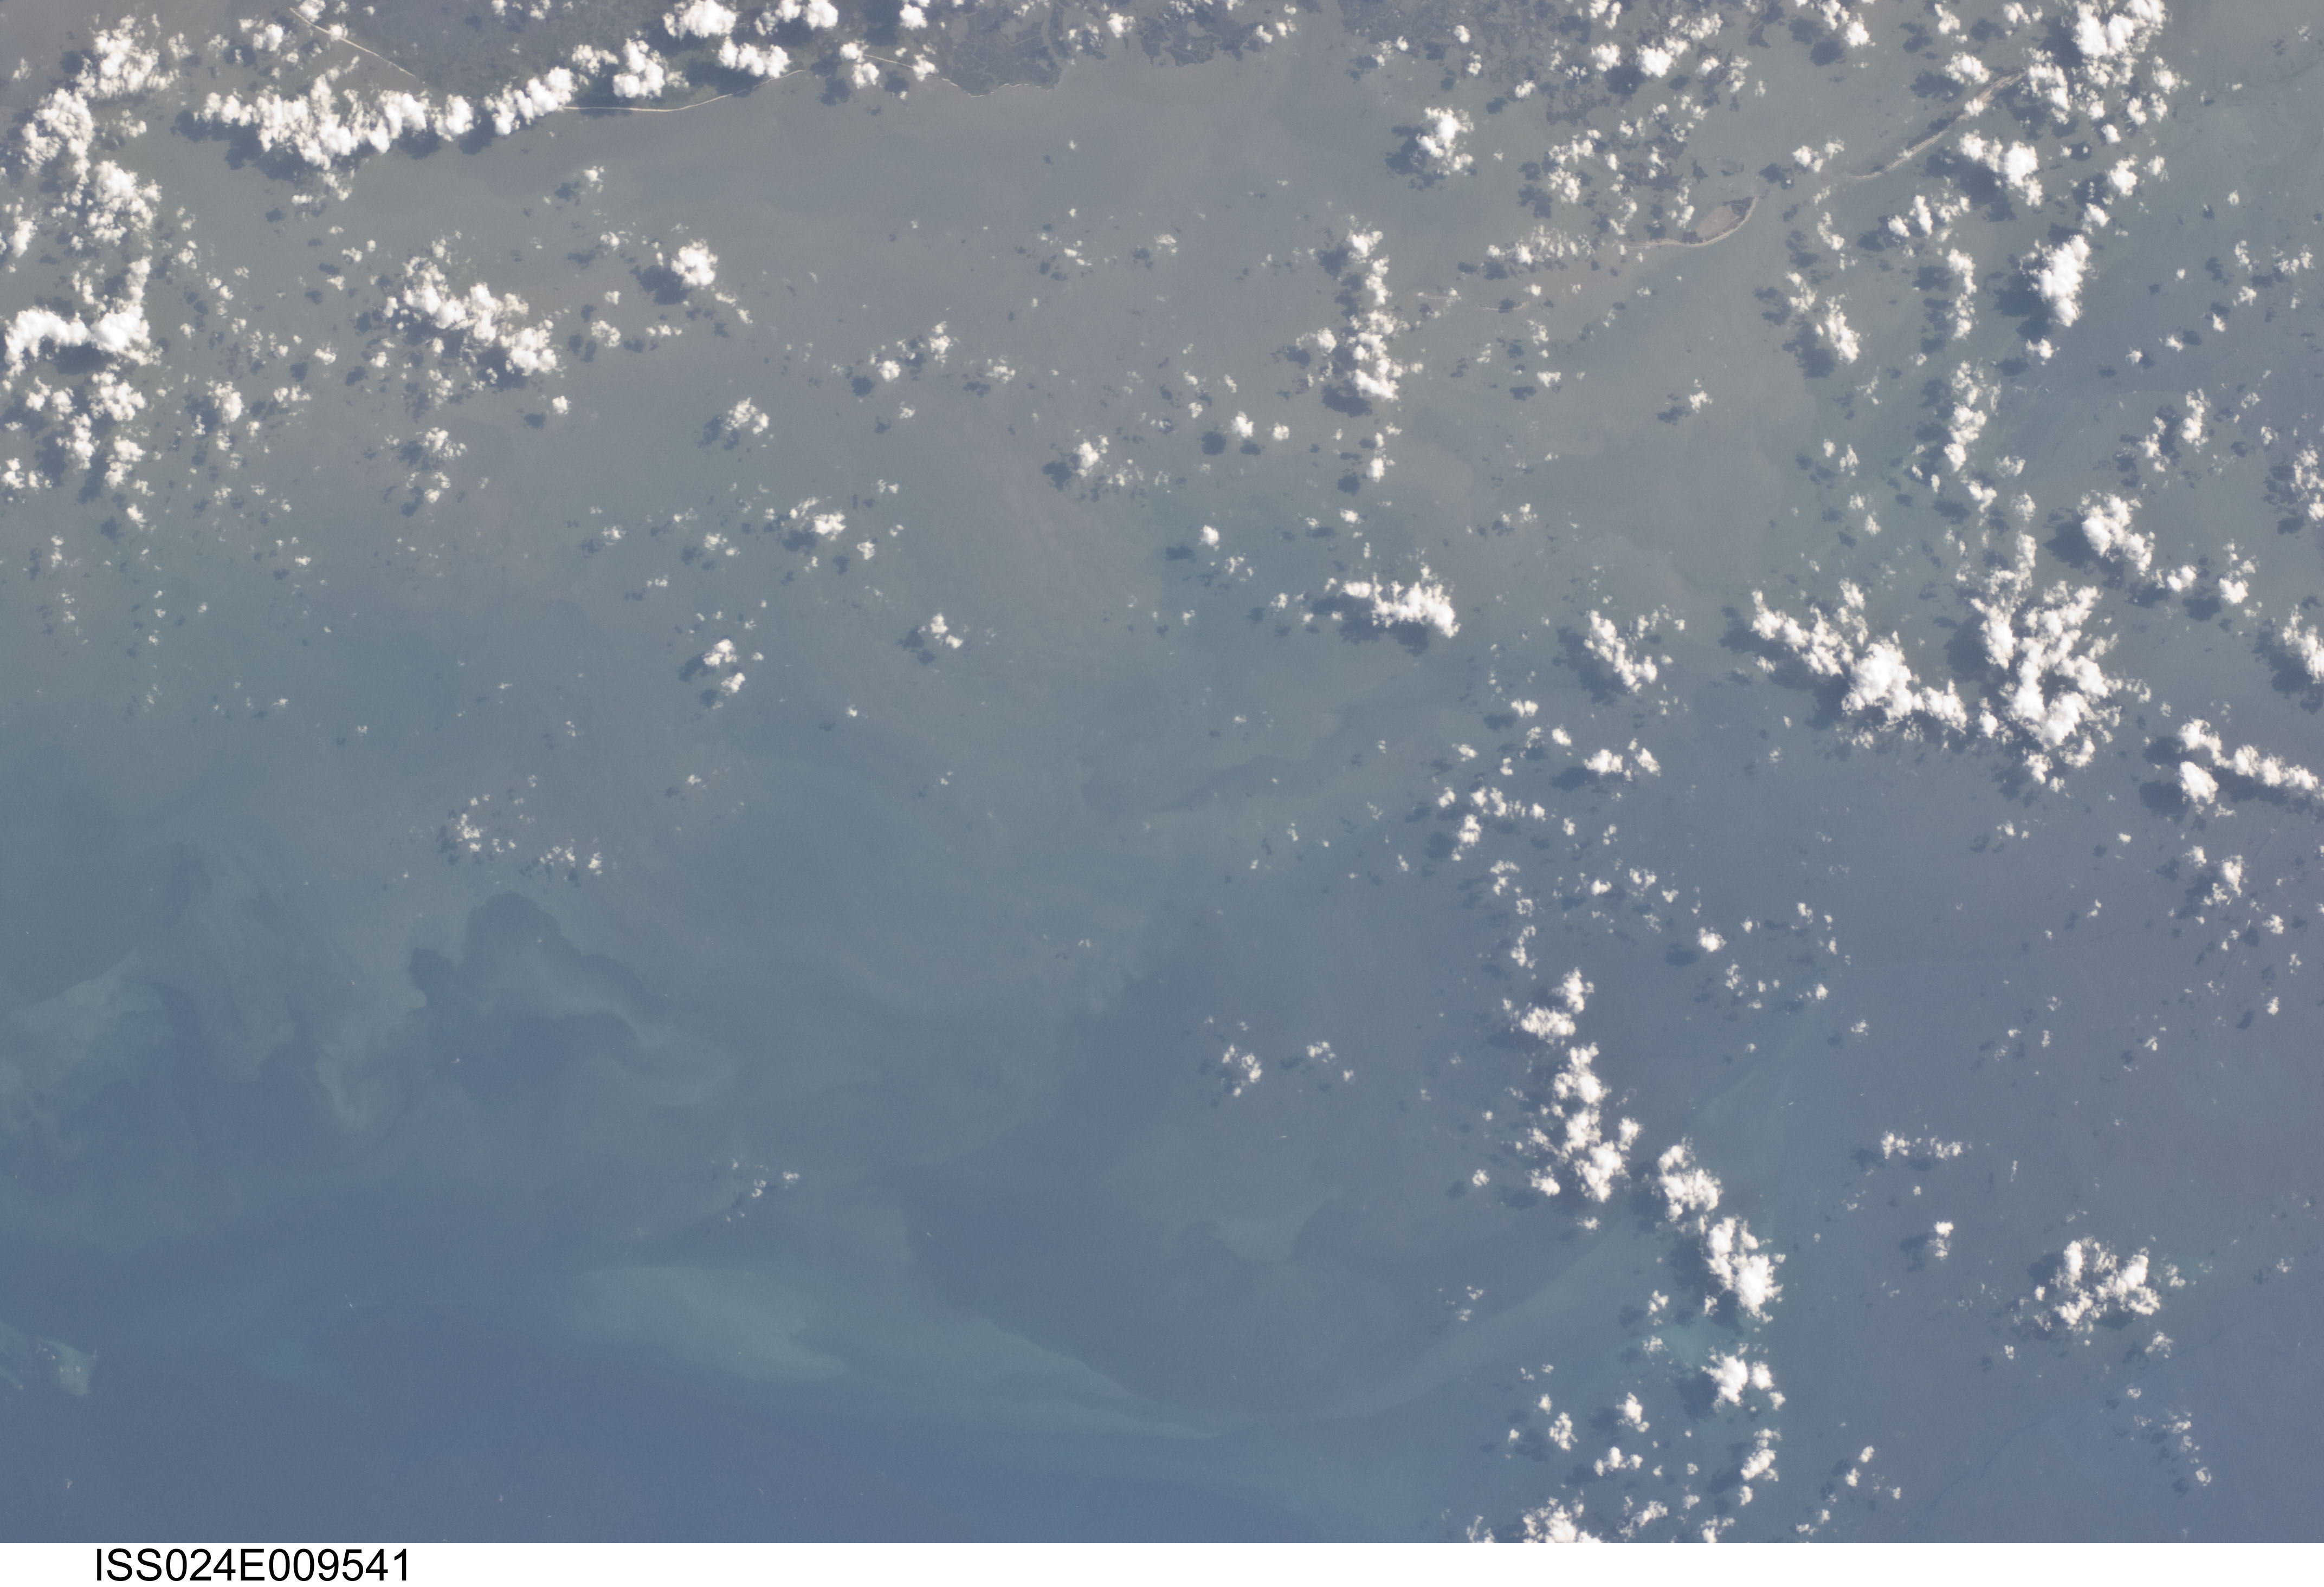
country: USA-LOUISIANA
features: G. OF MEXICO, SEDIMENT PLUMES, POINT AU FER I., CAILLOU B., ISLES DERNIERES
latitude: 28.9
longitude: -91.0
